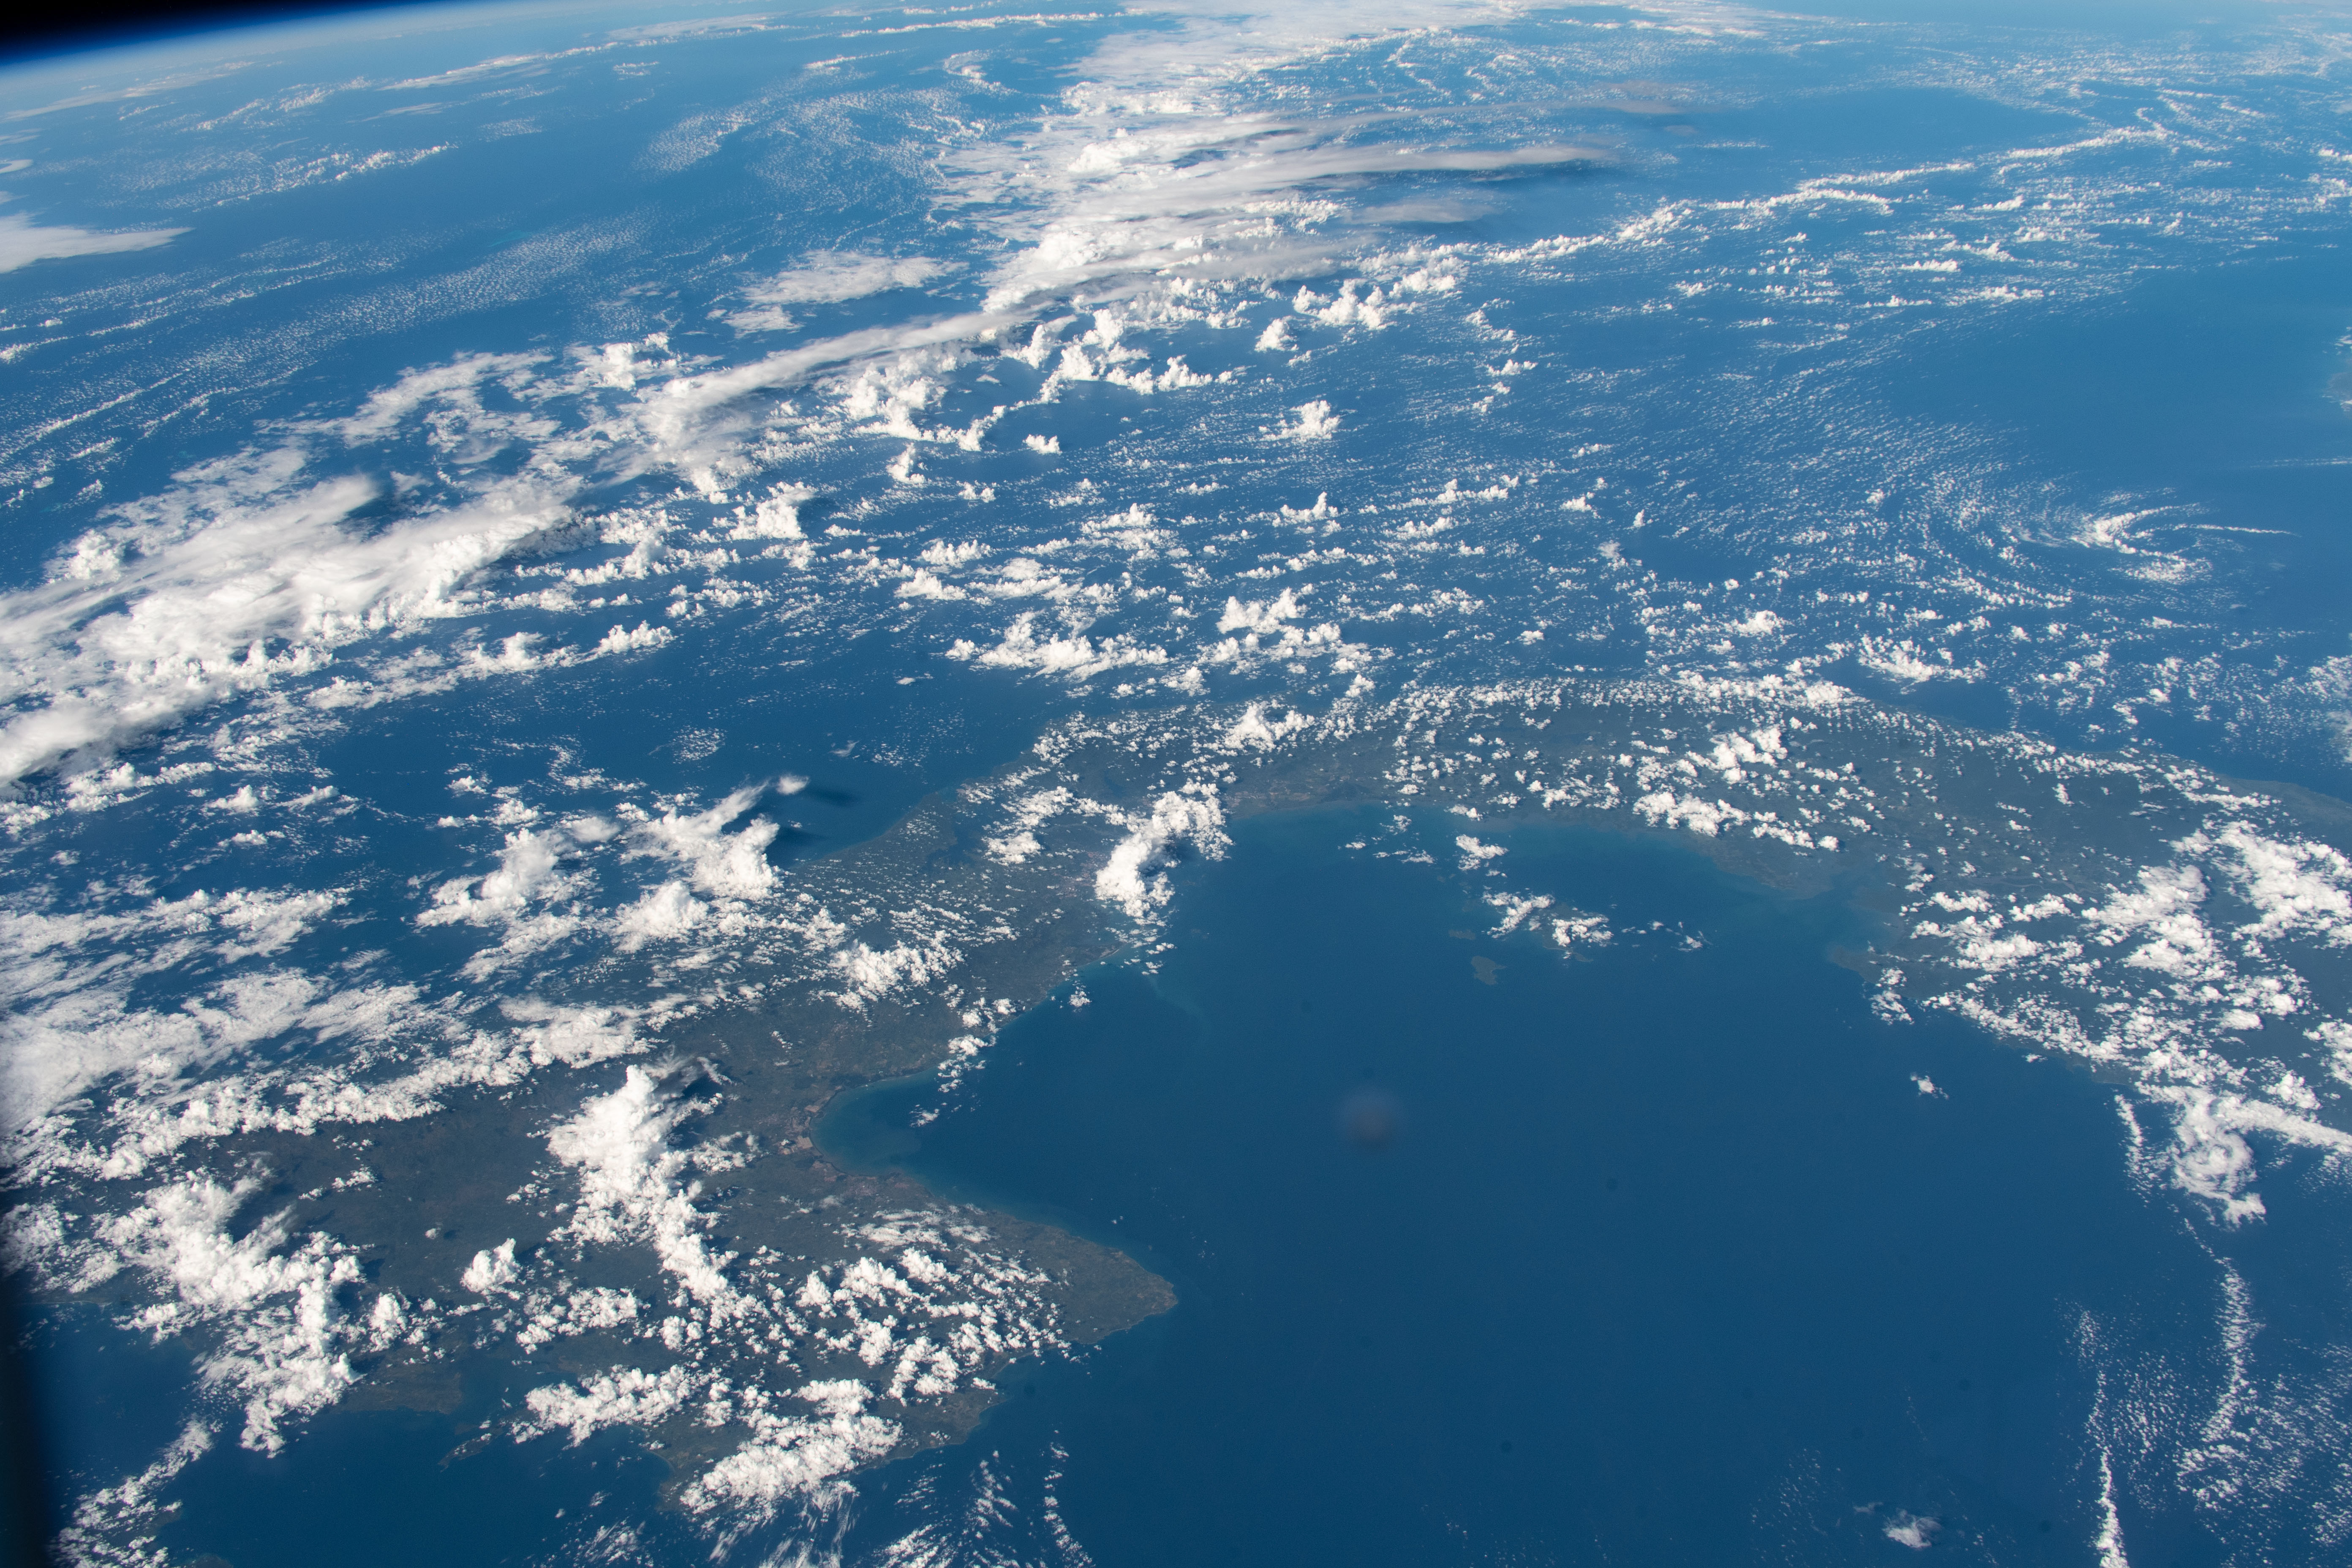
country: PANAMA
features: PANAMA
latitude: 9.0
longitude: -80.0
